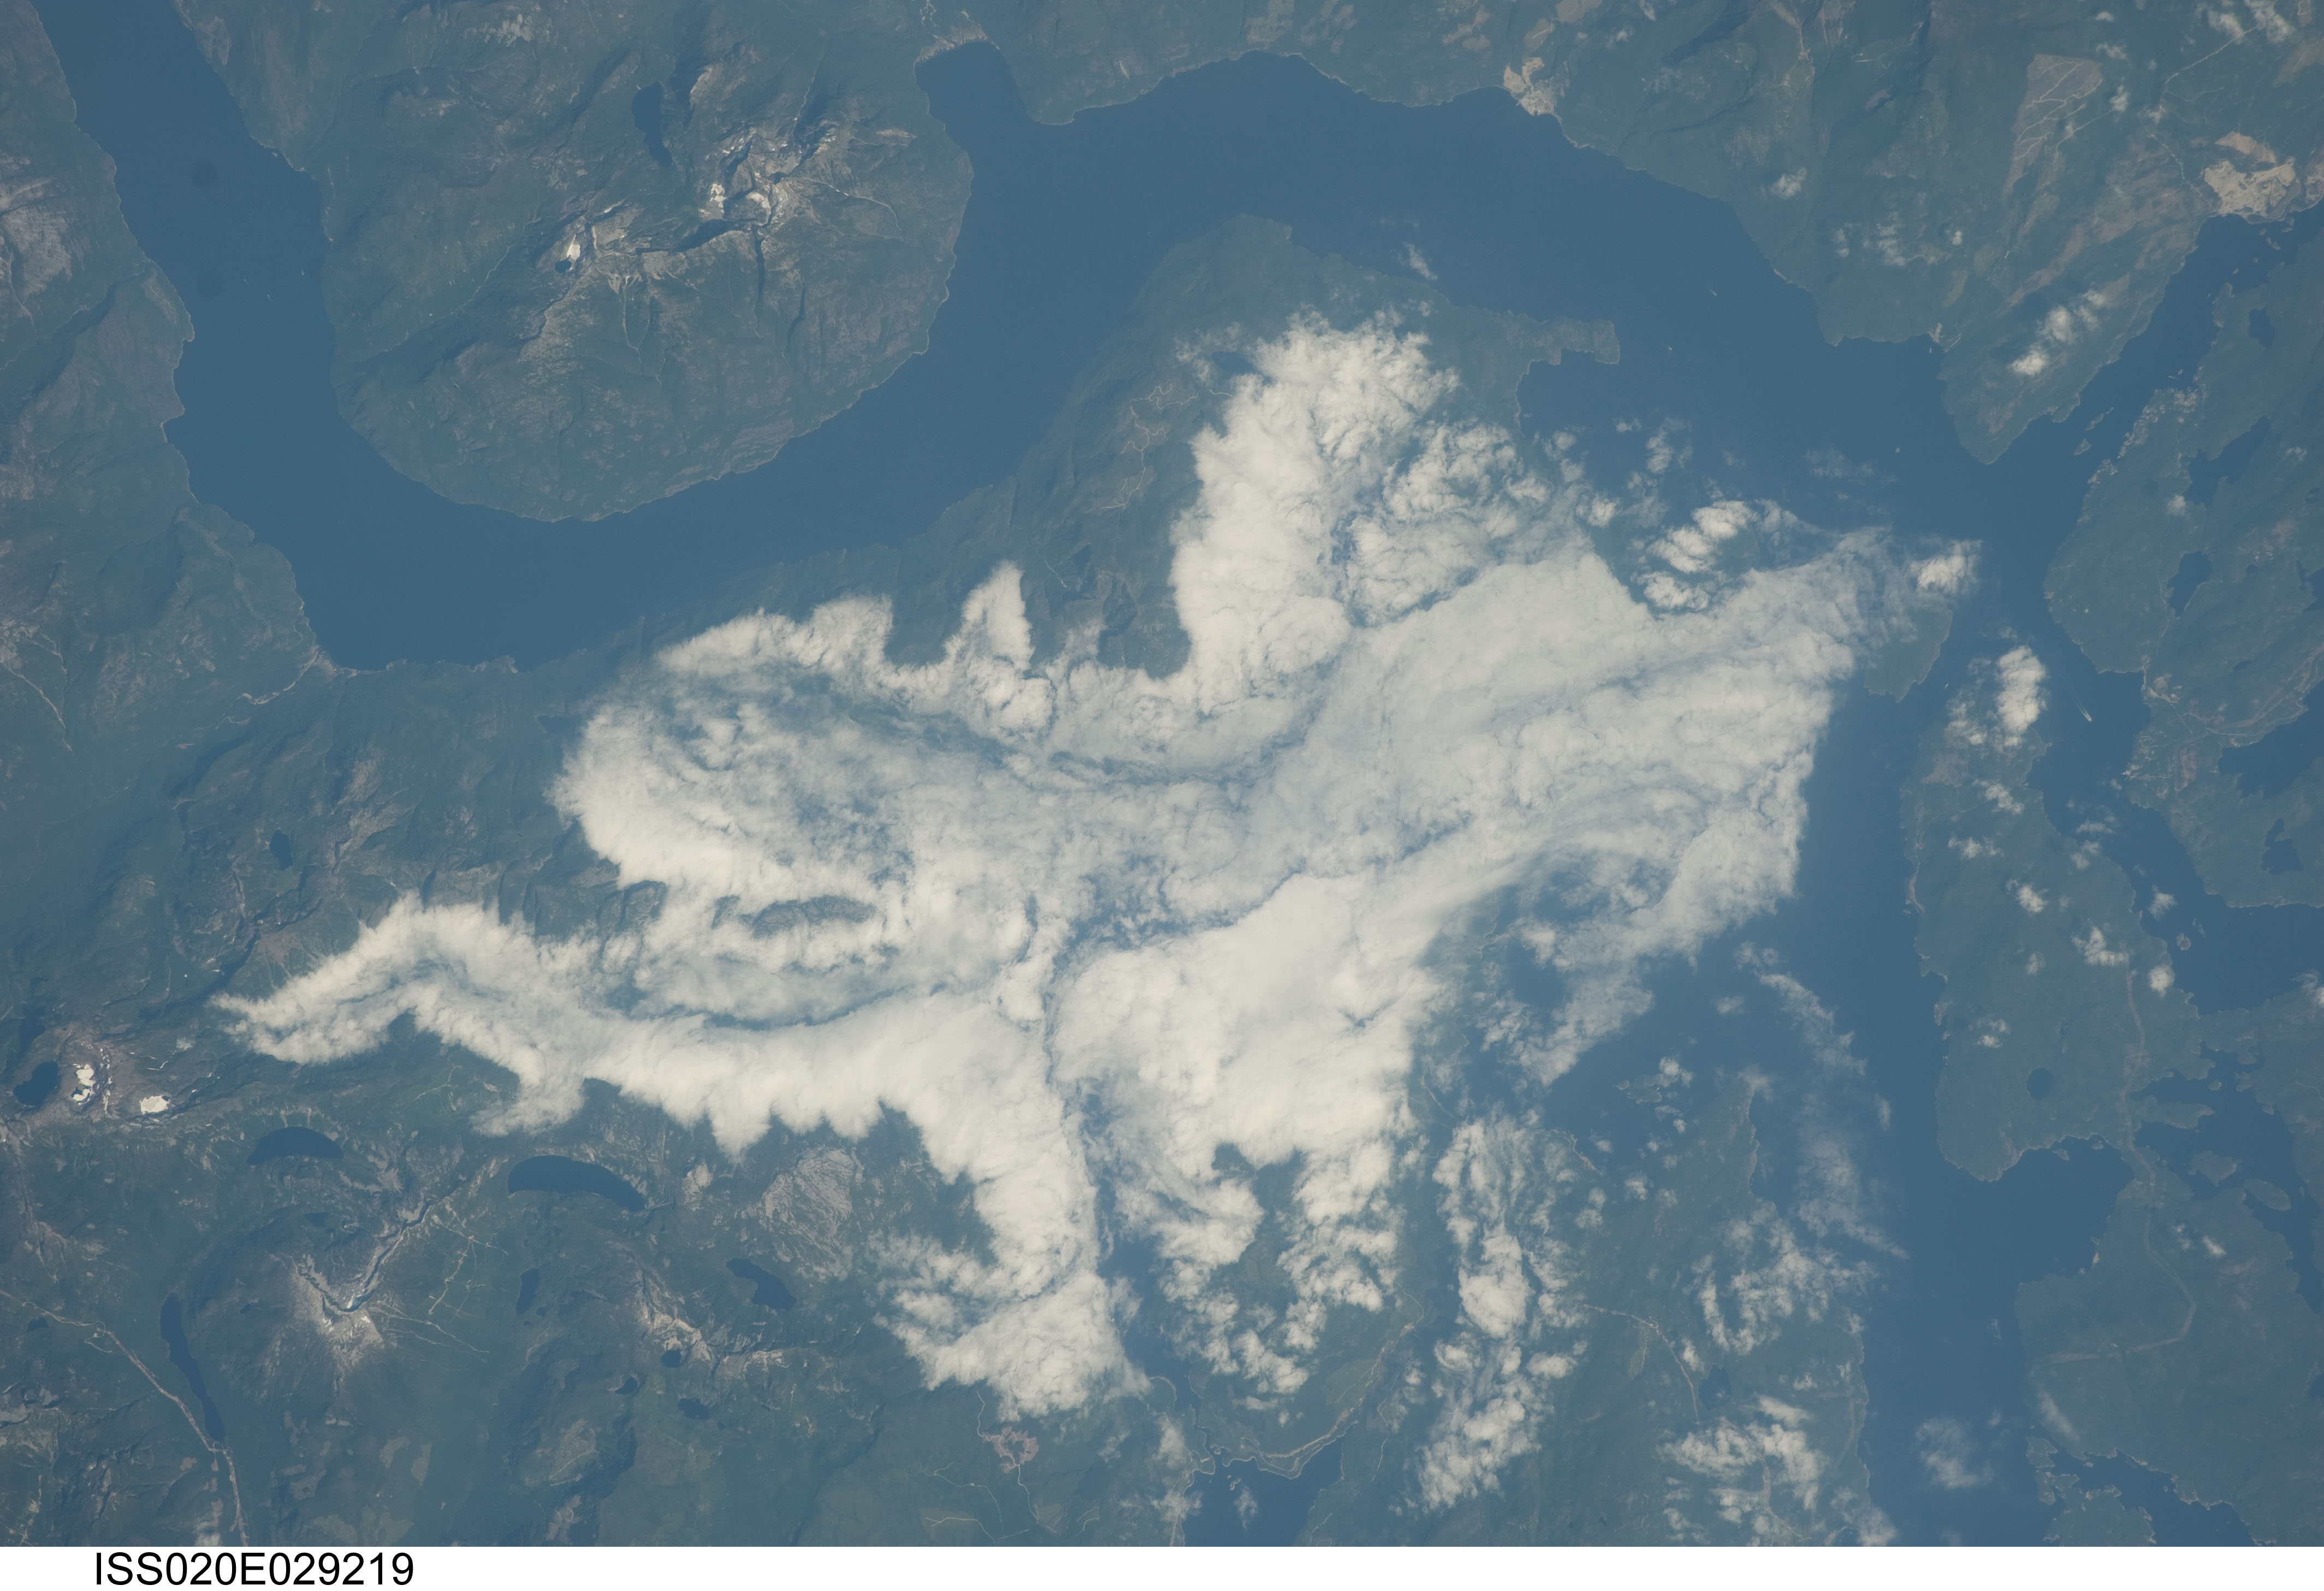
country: CANADA-BC
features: JERVIS INLET, FOREST, MTS.
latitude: 49.9
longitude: -124.0
